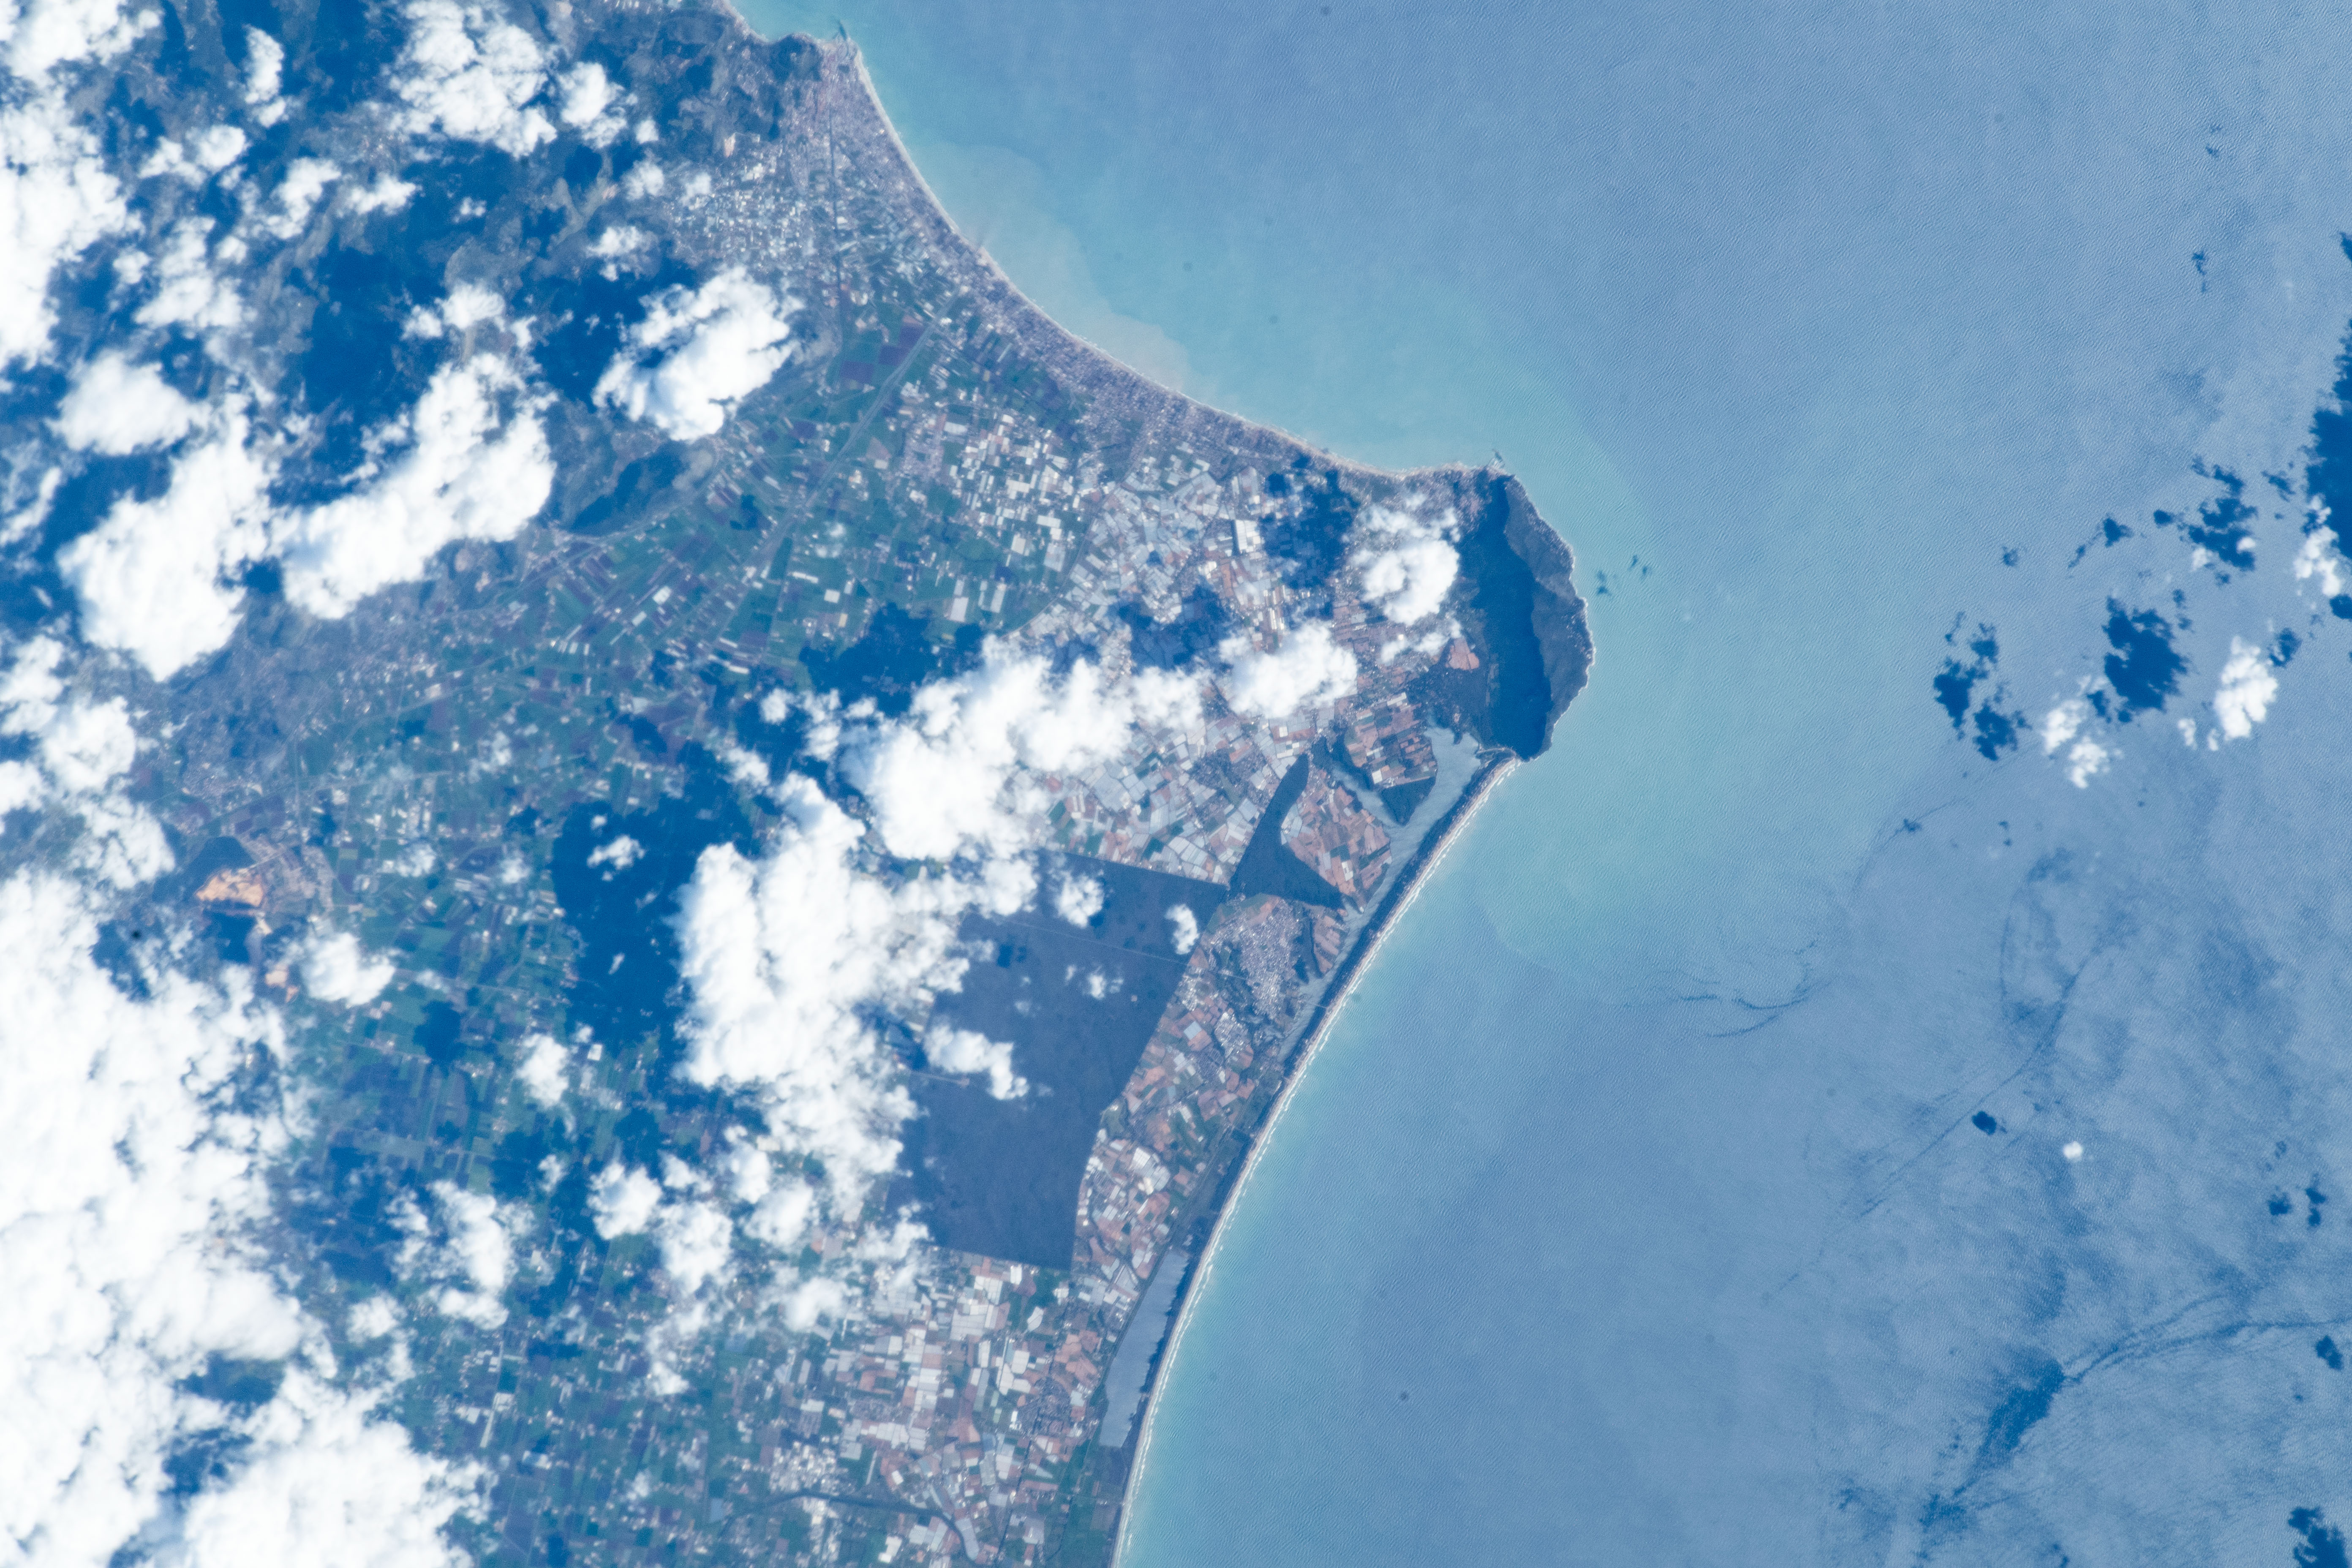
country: ITALY
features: SAN FELICE CIRCEO, SABAUDIA, BORGO HERMADA, SEZZE
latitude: 41.3
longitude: 13.1
